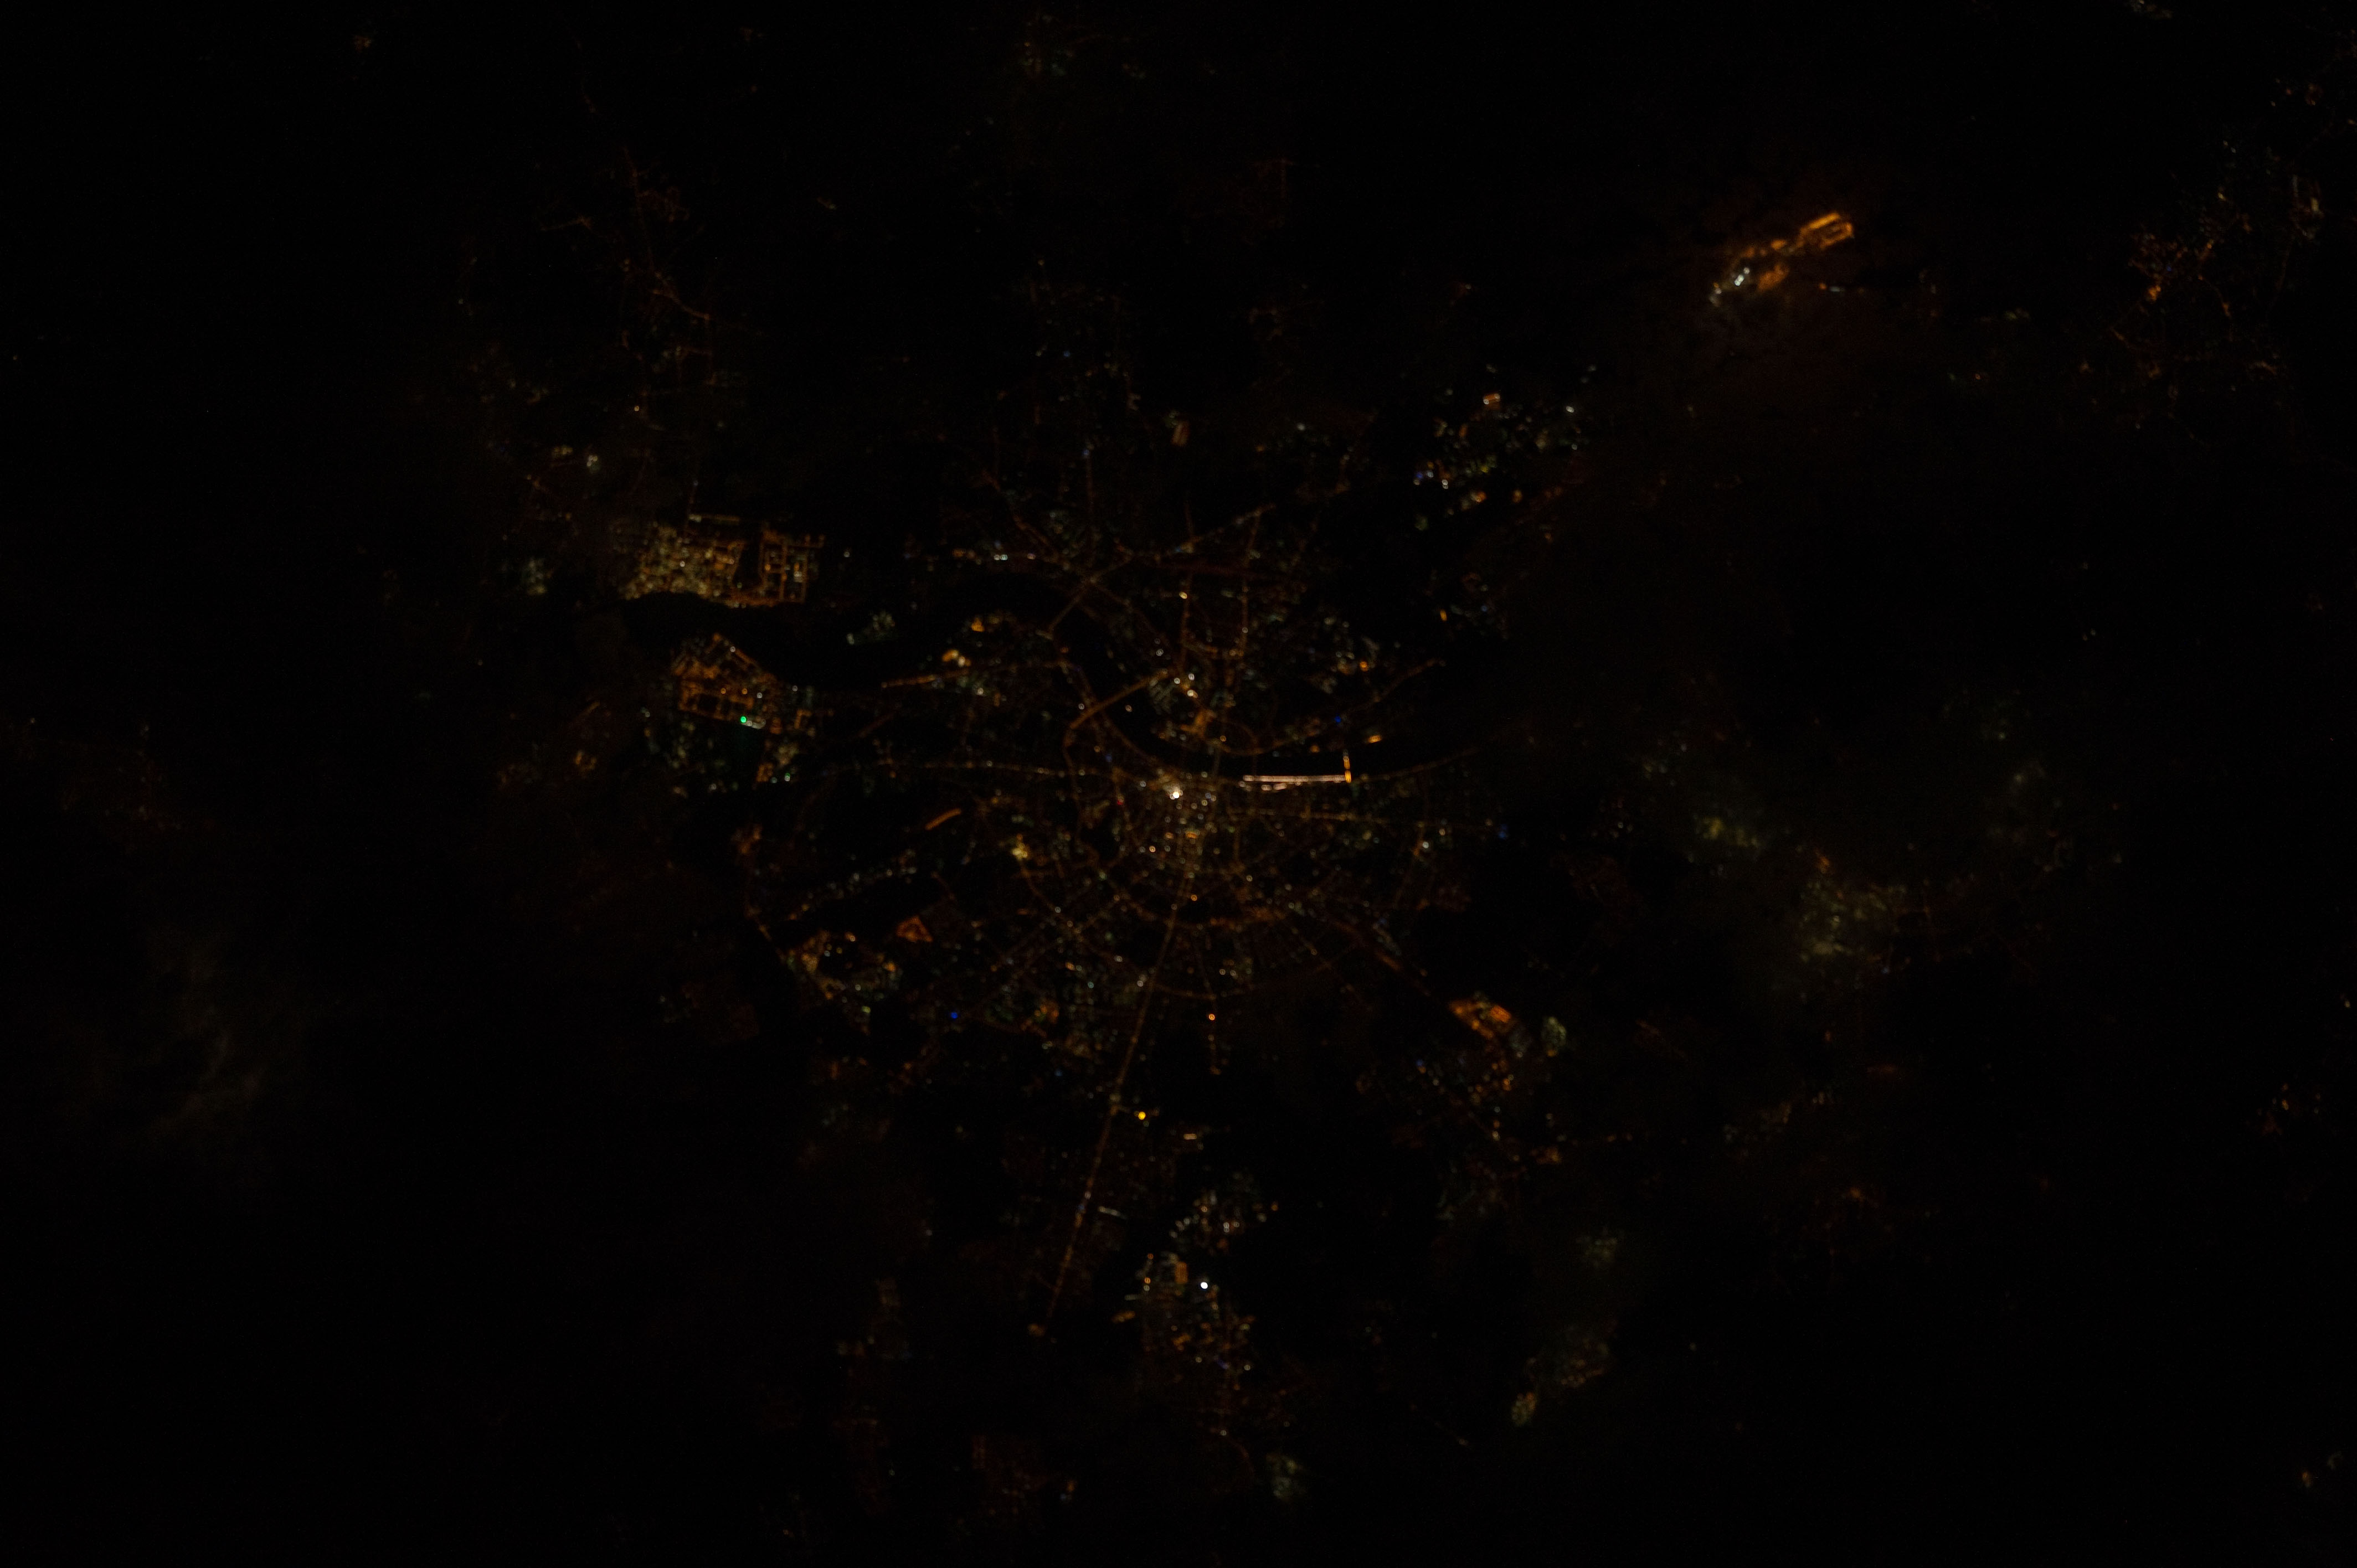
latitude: 50.9
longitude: 7.0
